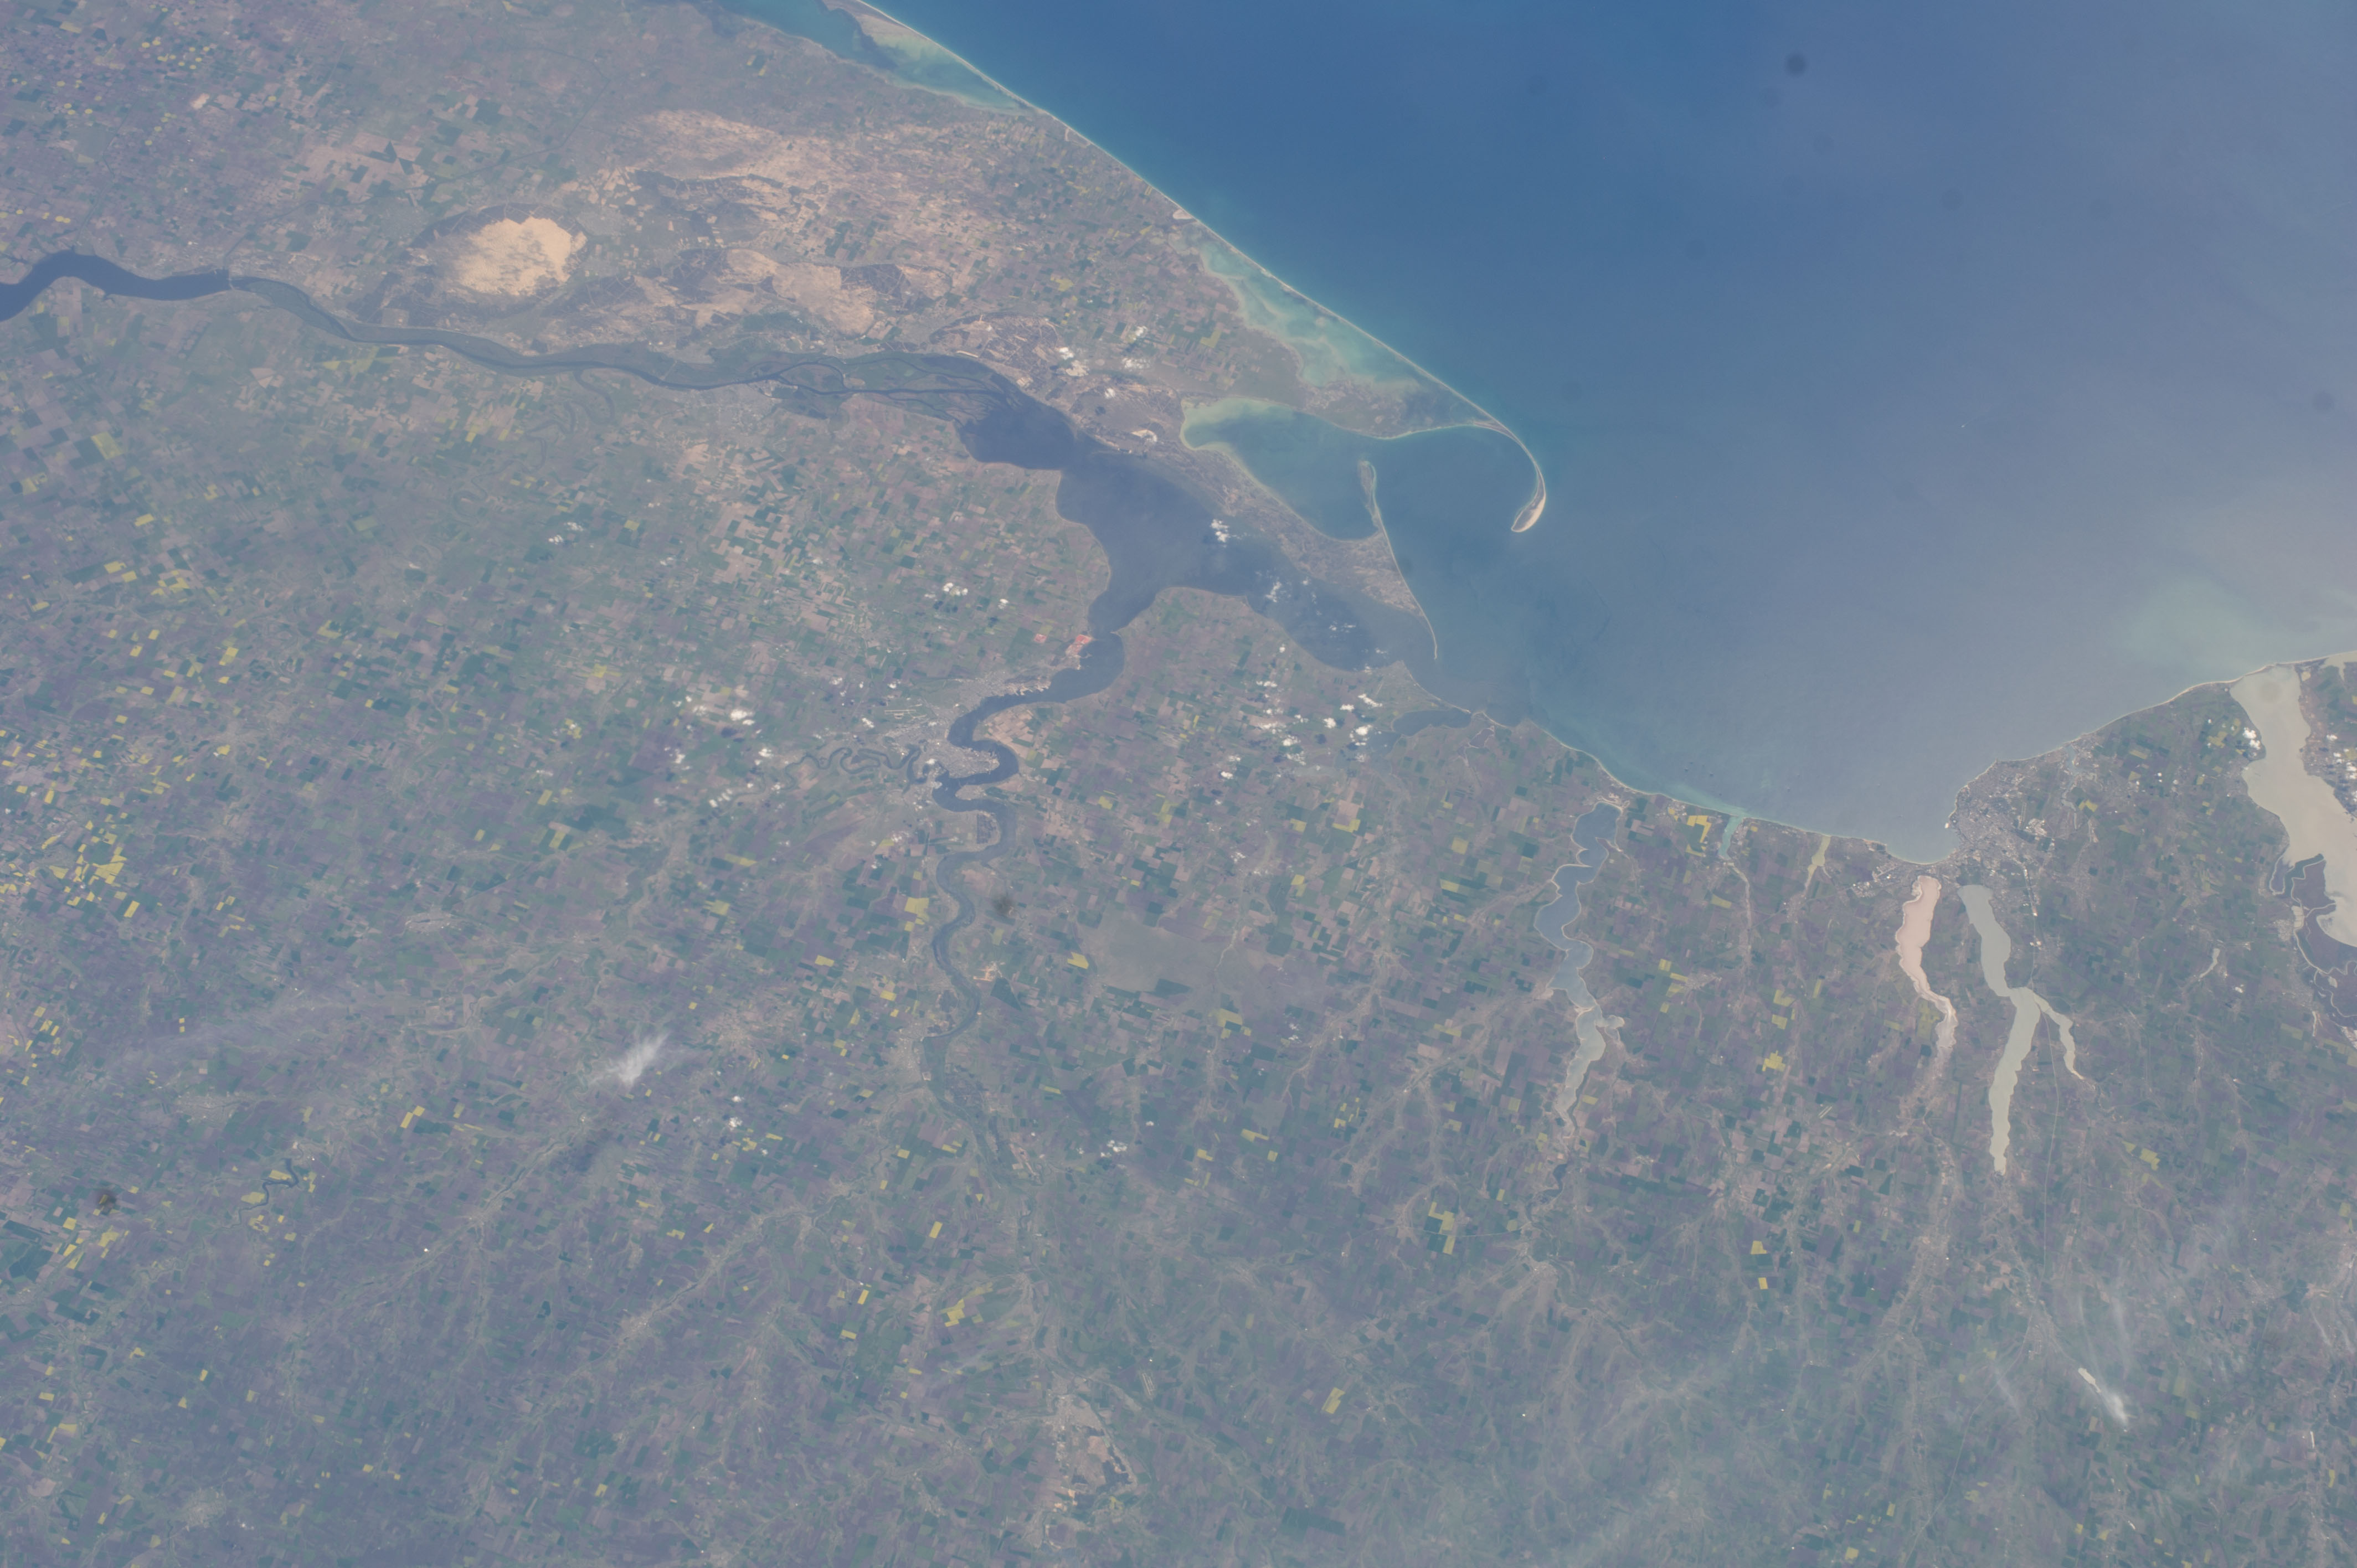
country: UKRAINE
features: UKRAINE, NATIONAL PARK BILOBEREZHIA, ODESA CITY
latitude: 46.9
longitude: 31.7
